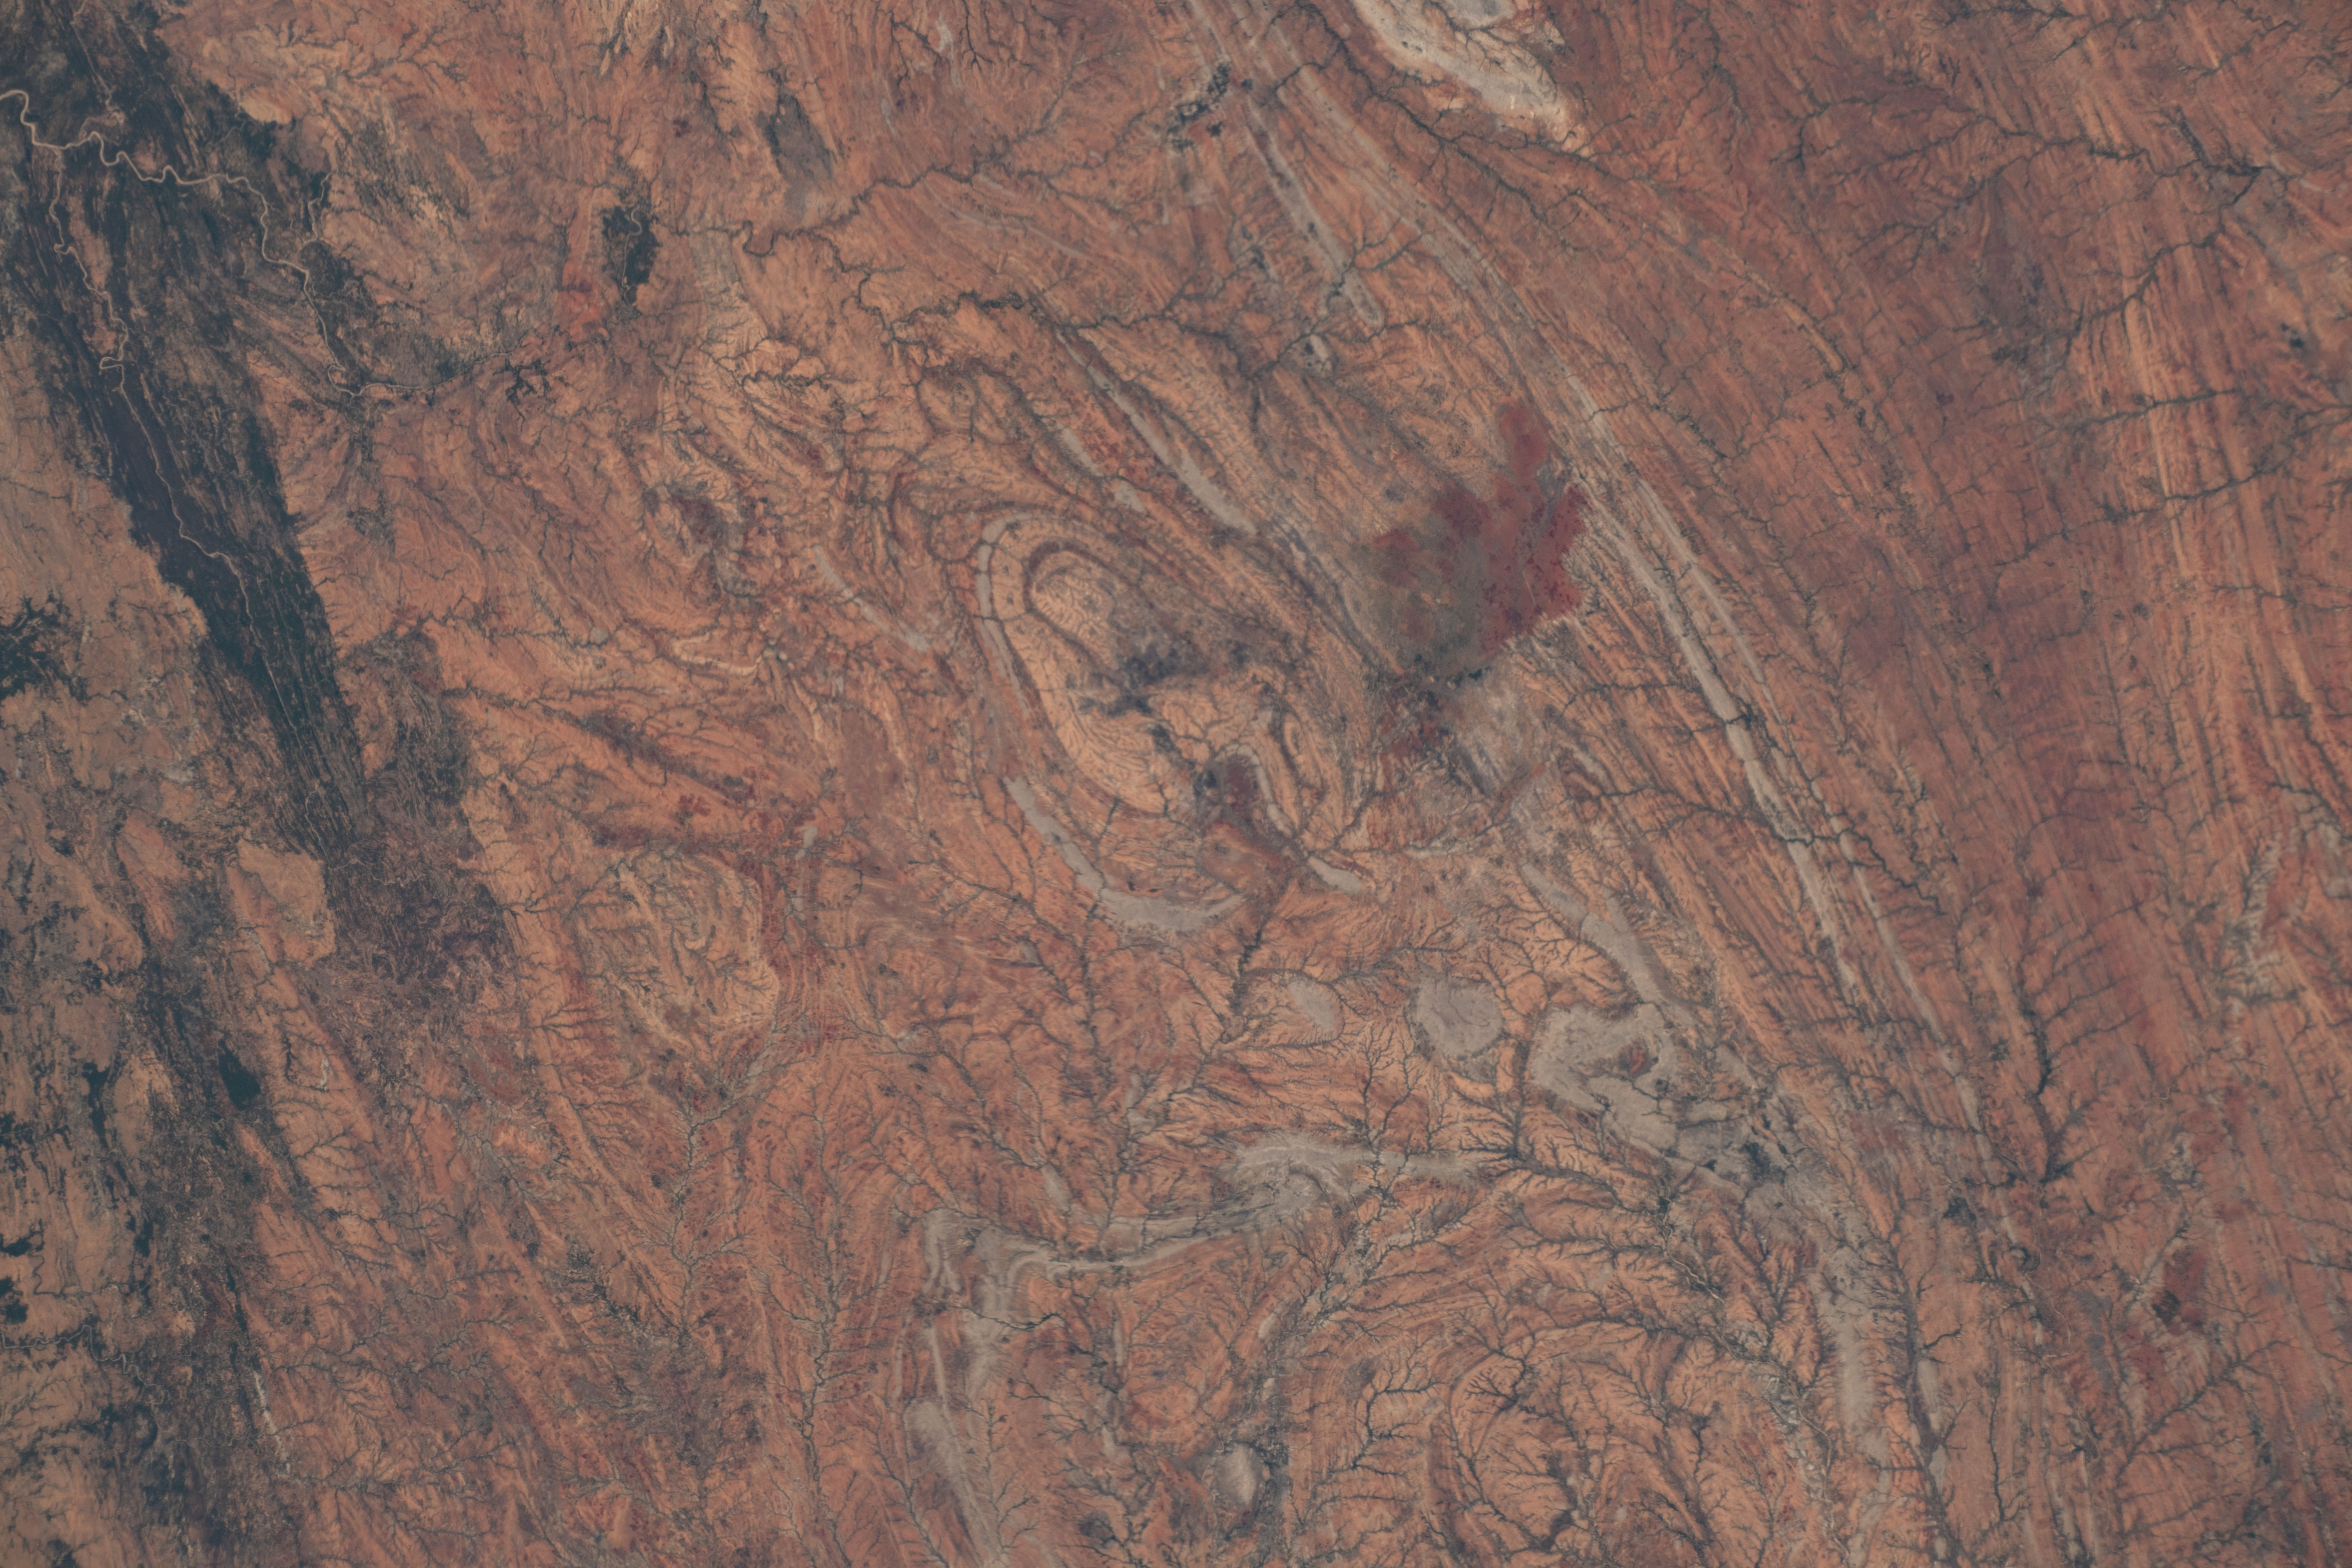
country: MADAGASCAR
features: MADAGASCAR, TOLIARA, BEZA MAHAFALY RESERVE, FOTADREVO
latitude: -24.0
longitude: 44.9
